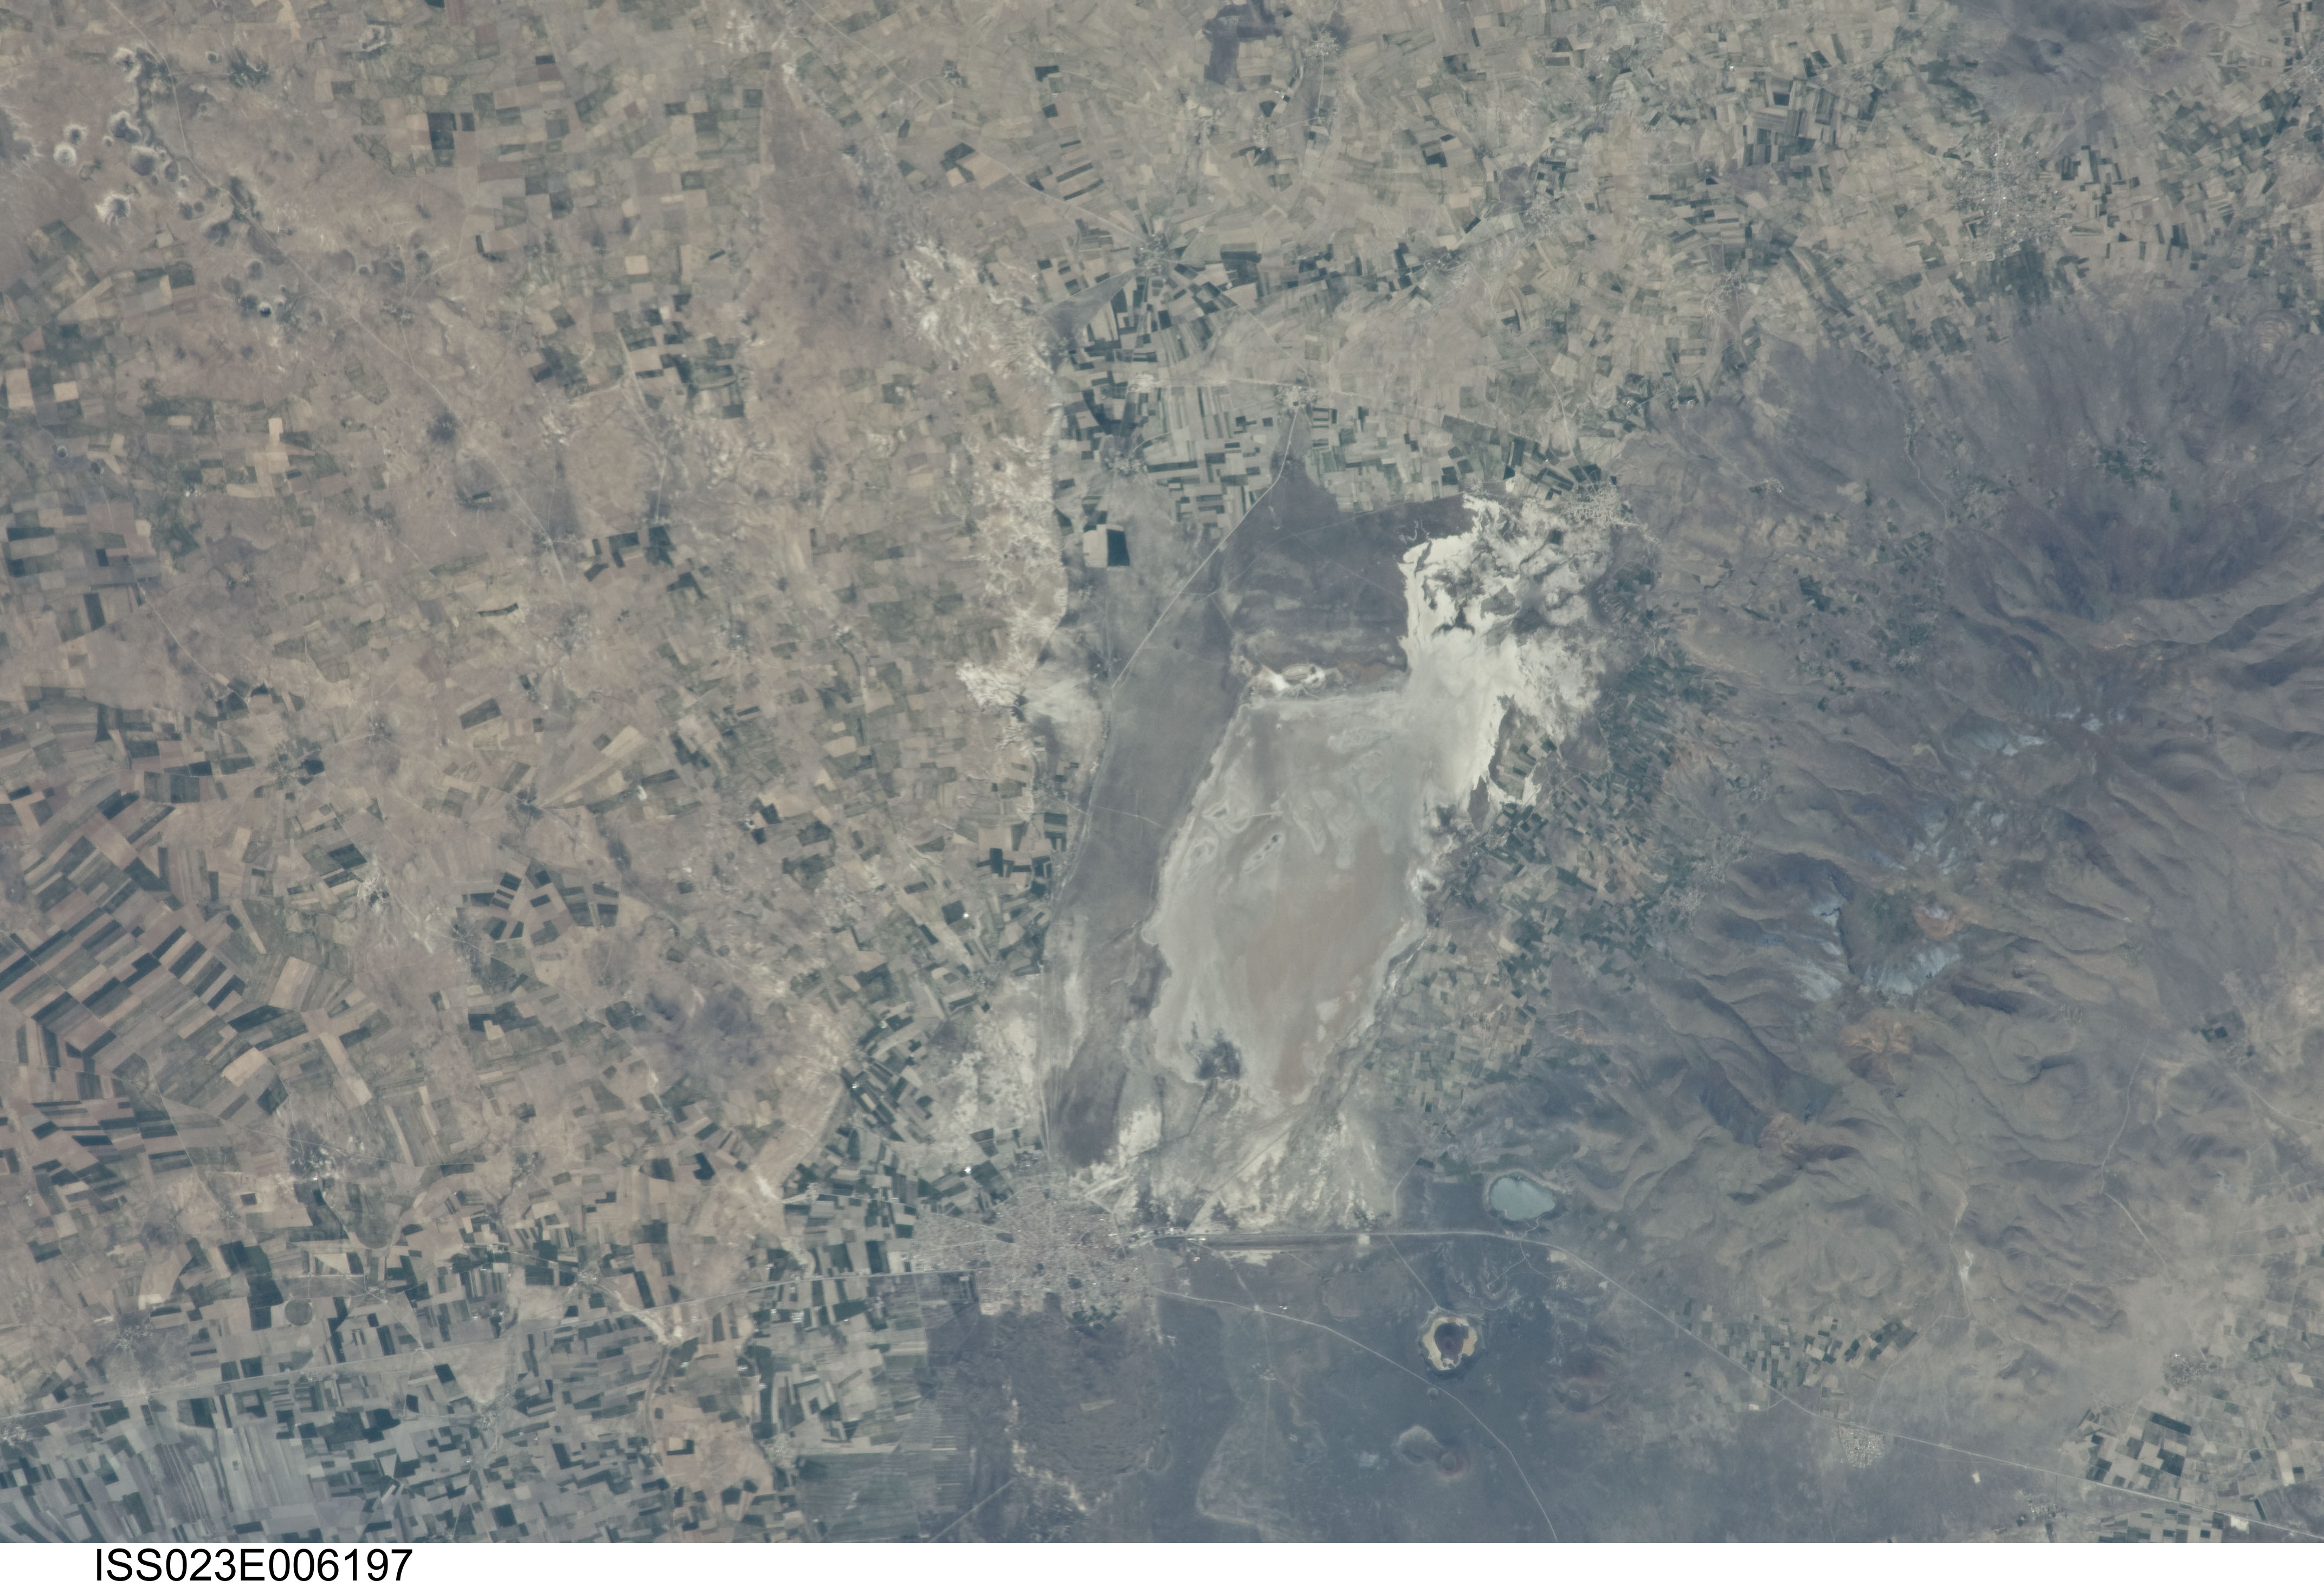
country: TURKEY
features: KARAPINAR AREA, KARAPINAR VOLCANIC FIELD, AGR., ROADS
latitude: 37.8
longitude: 33.6
